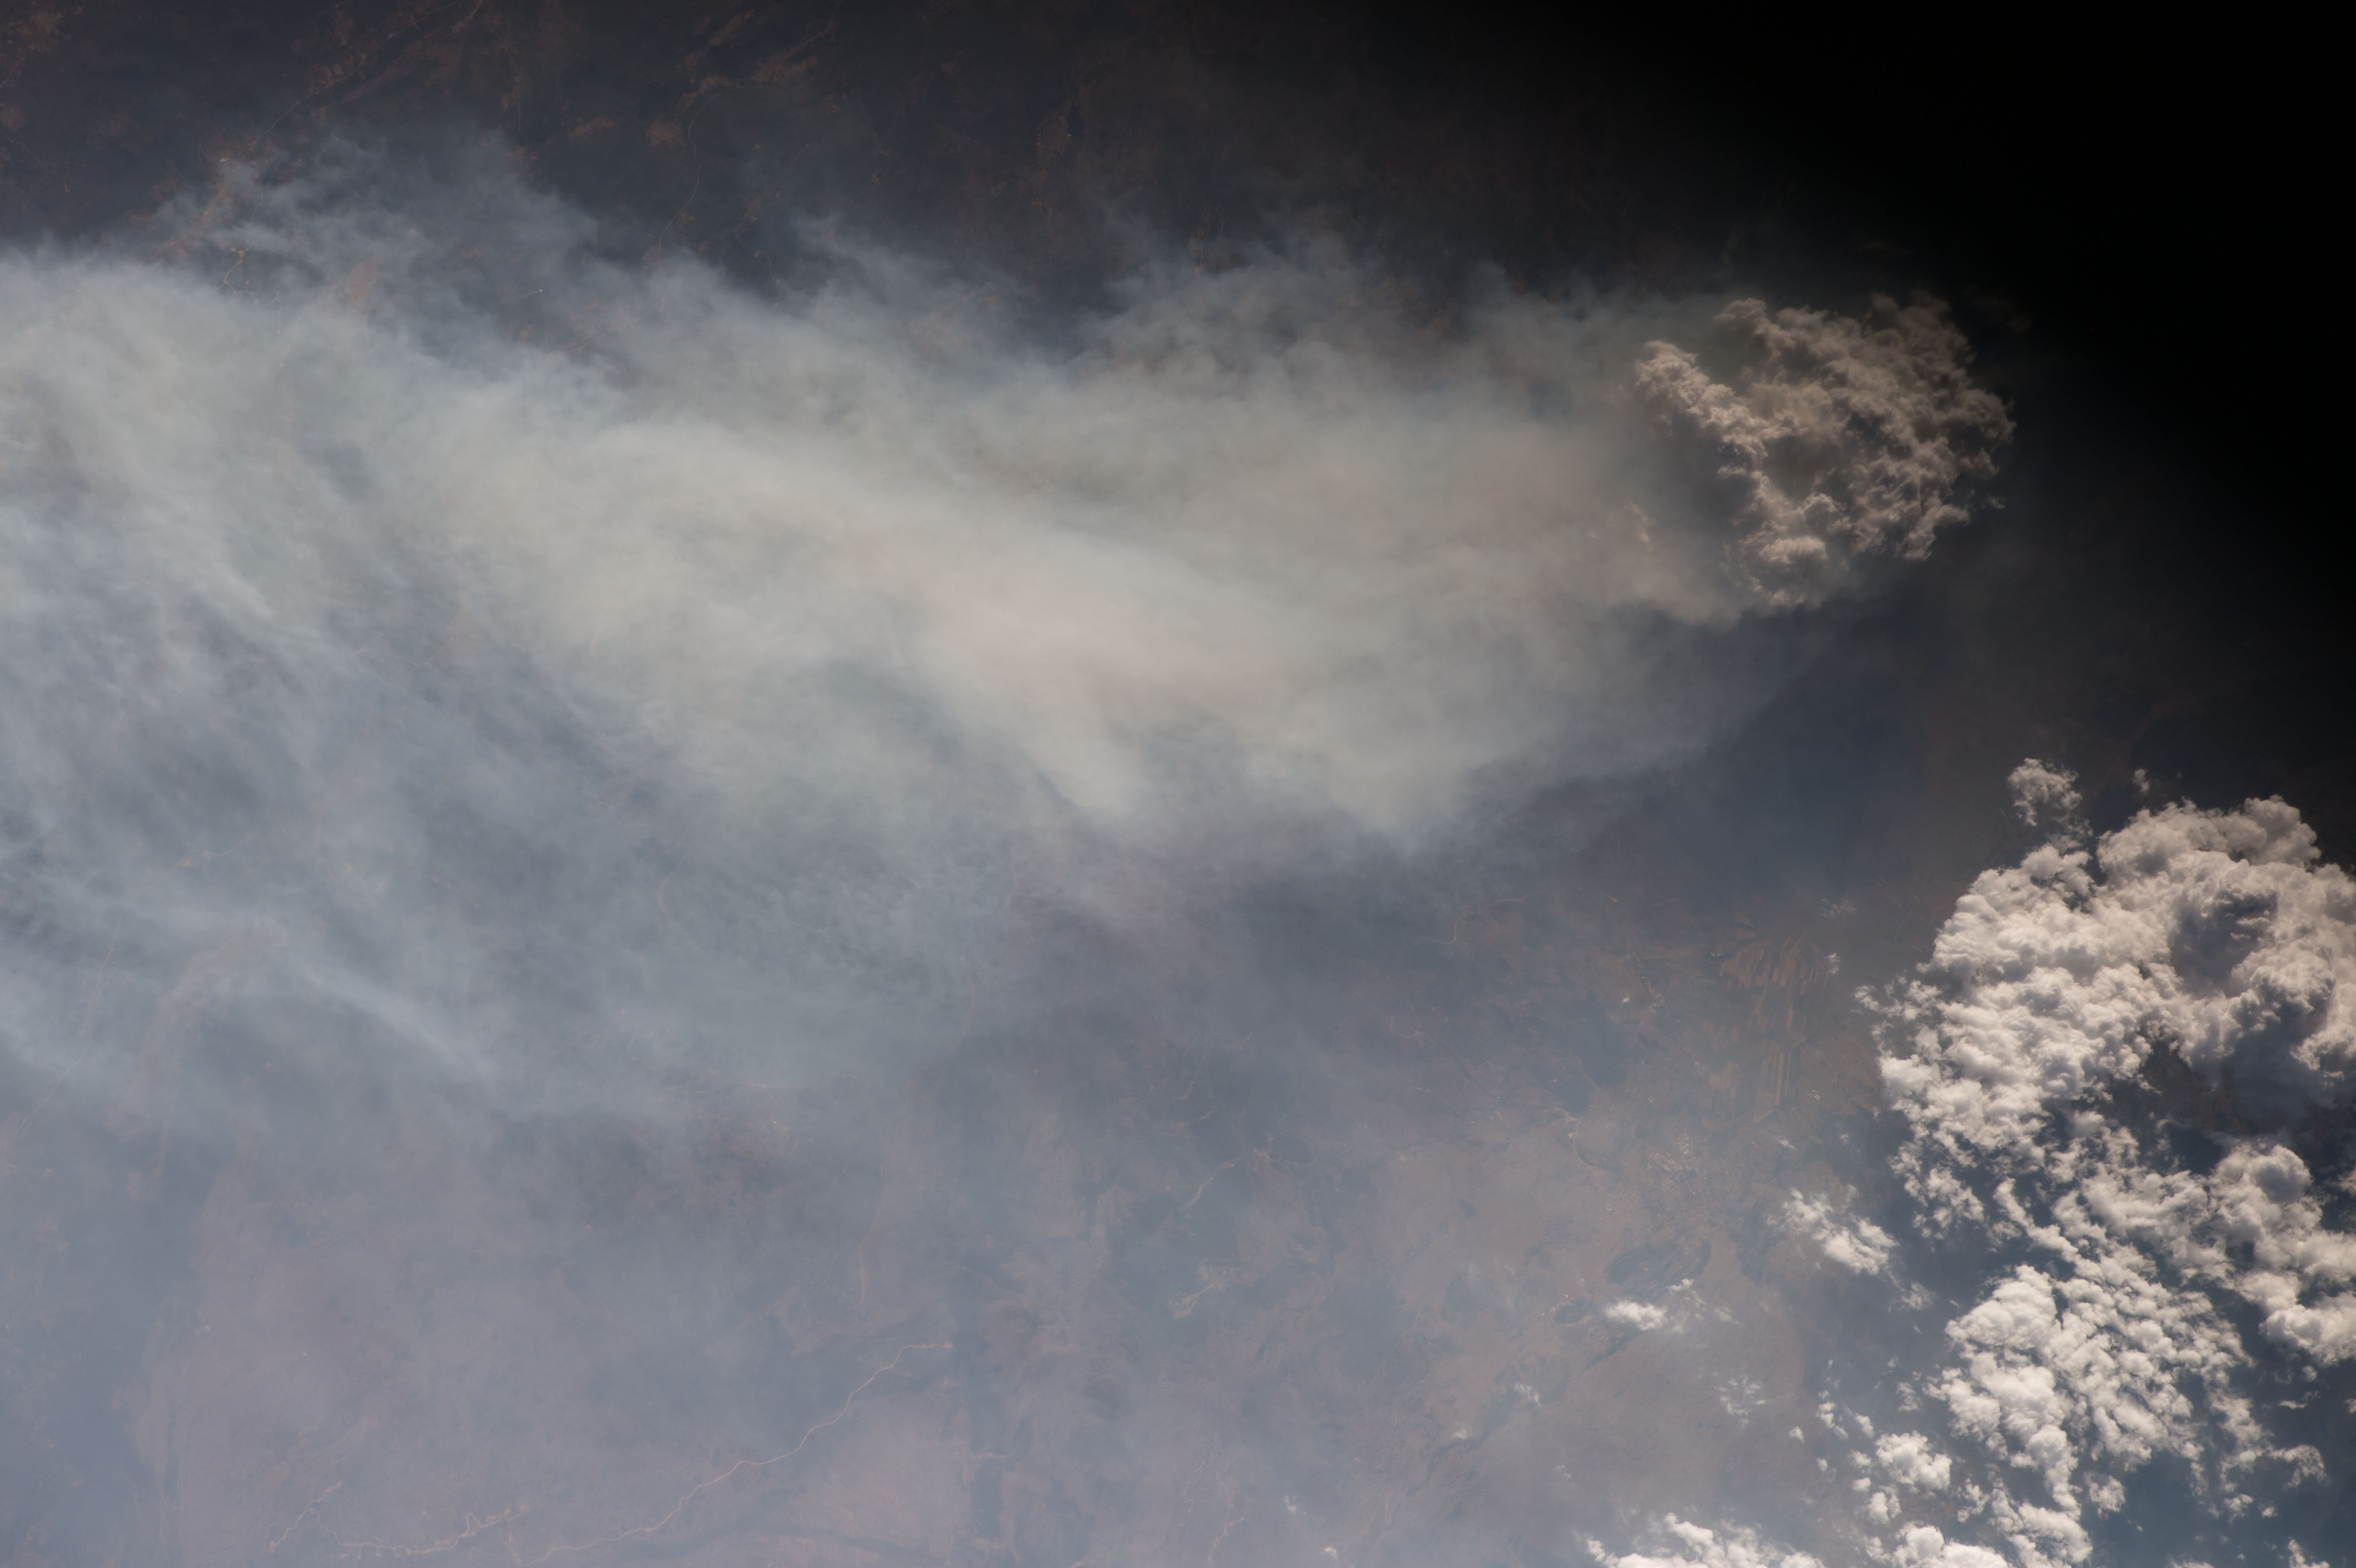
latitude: 43.7
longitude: 16.9
